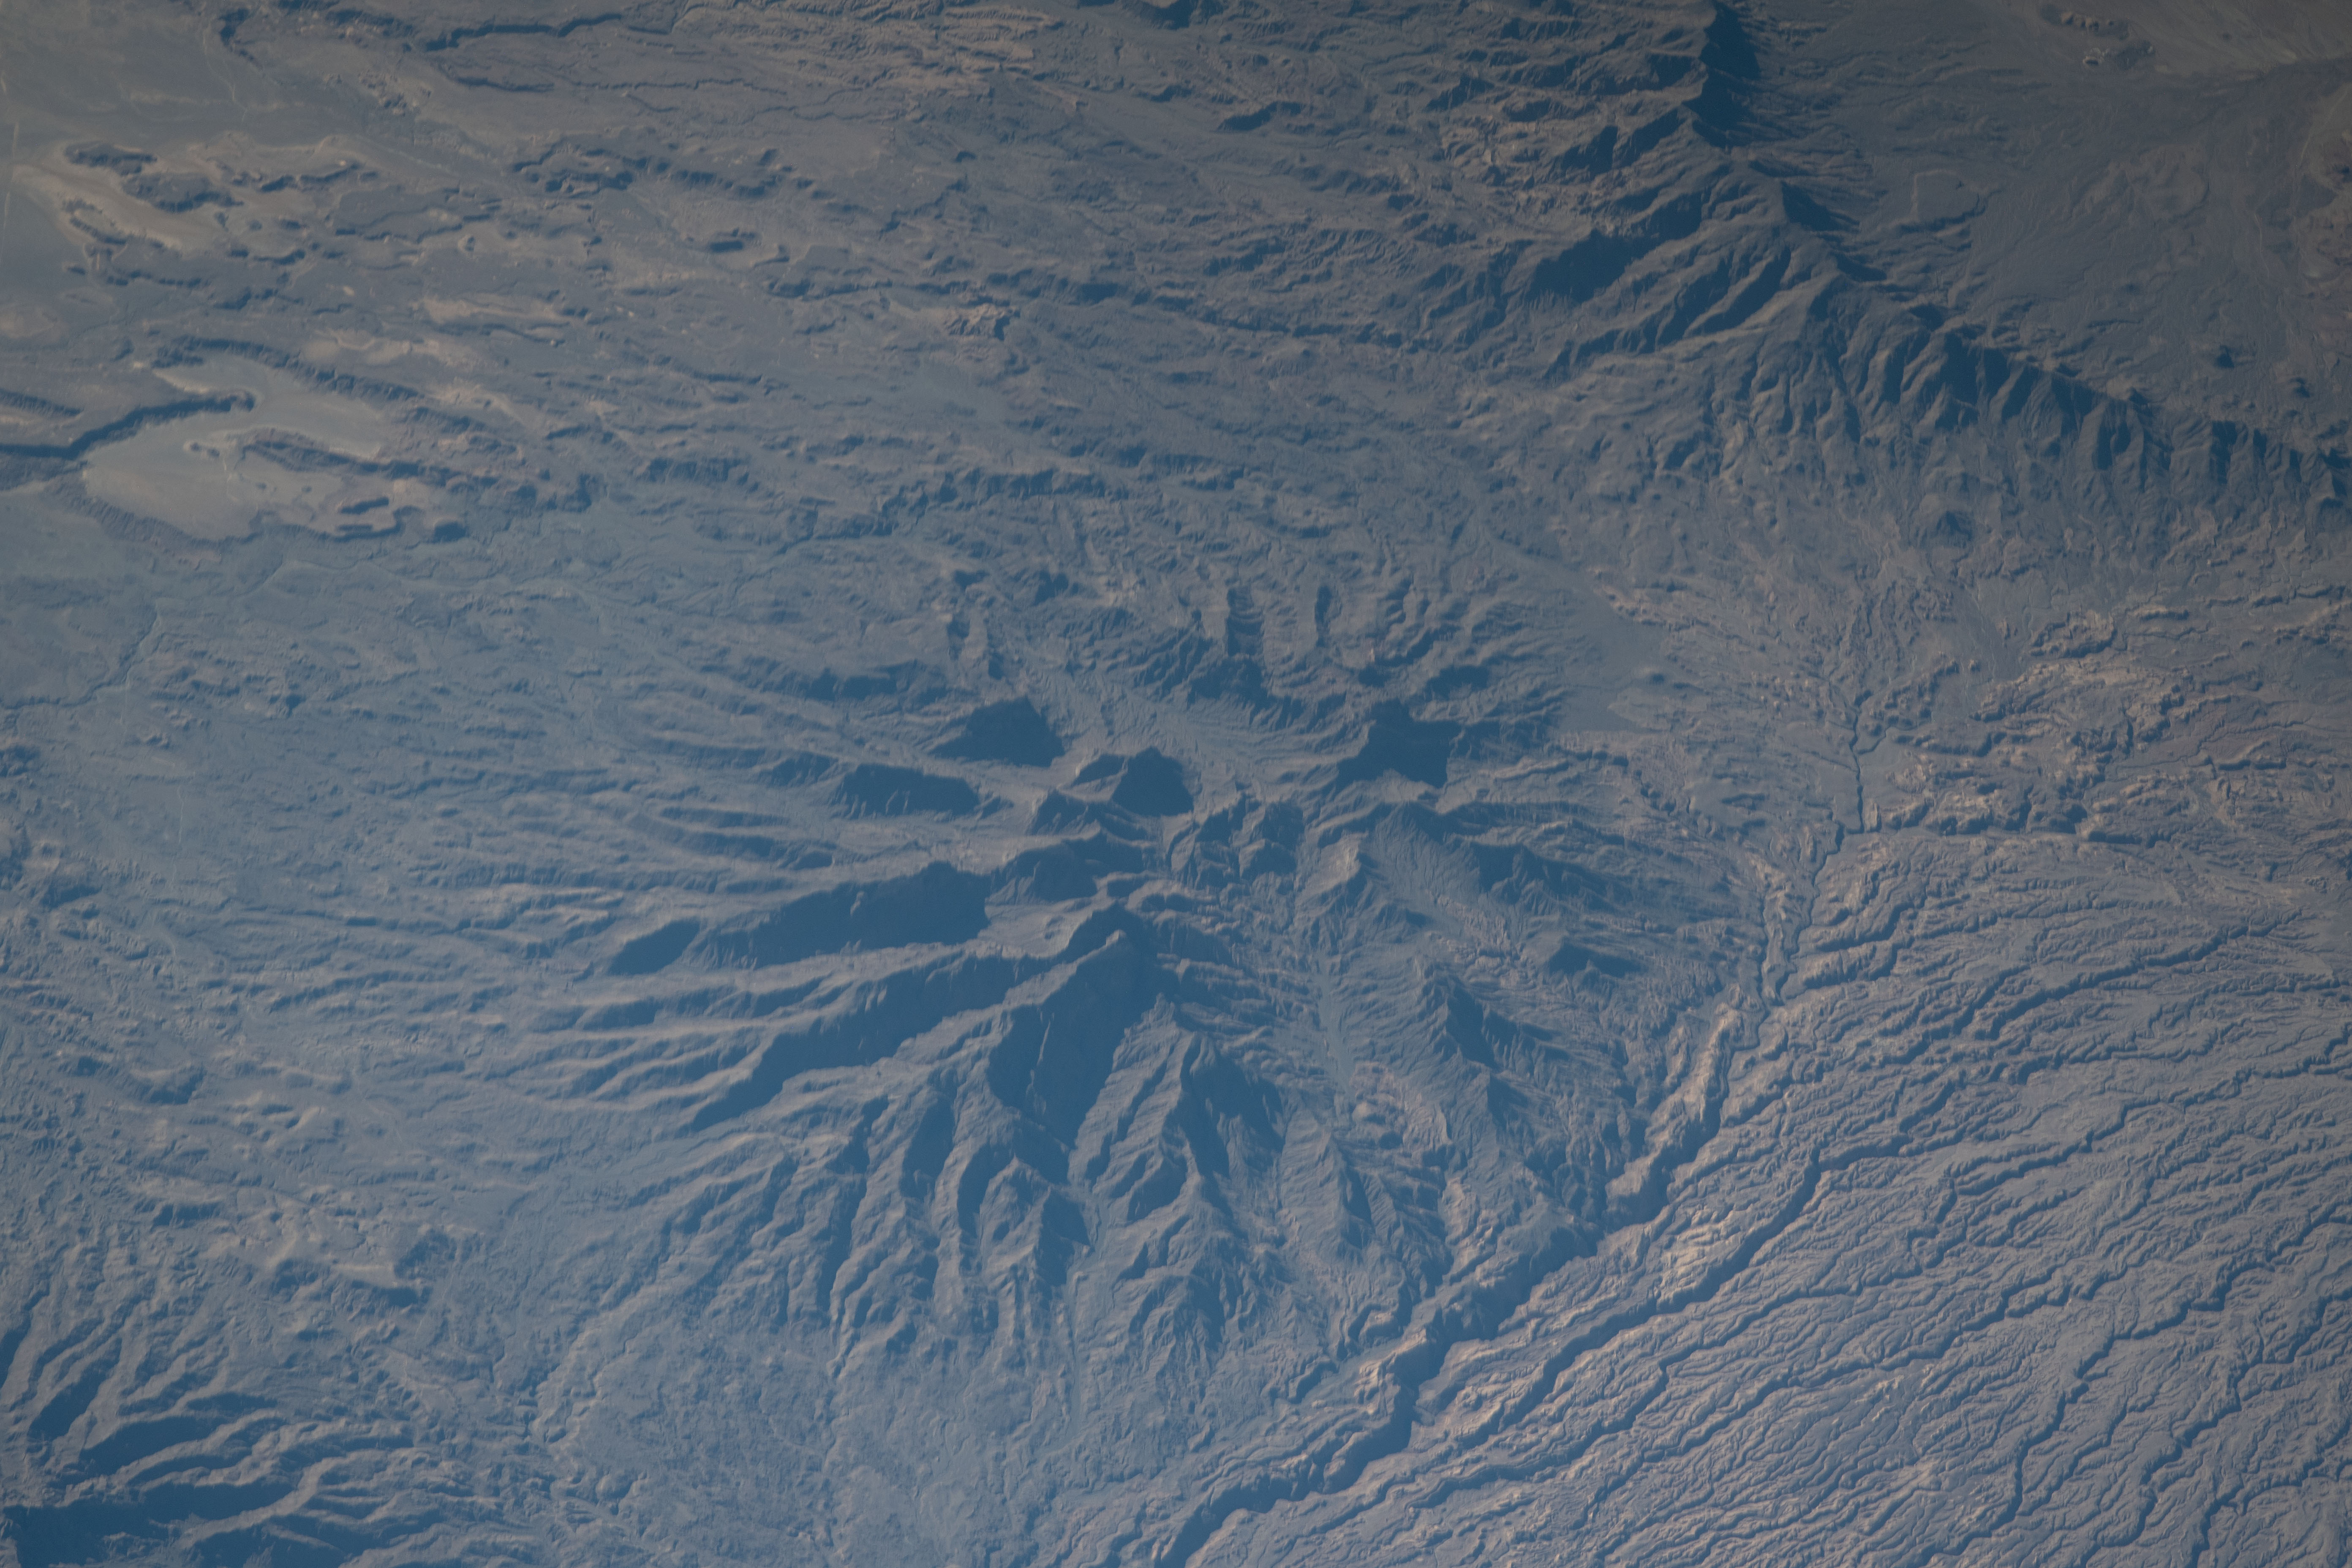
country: CHAD
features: EHI OYE, TARSO KORE, TARSO YEY, MASSIF DU TAH DE ZOUMRI,TIBESTI EST DEPARTMENTS TIBESTI REGION IN CHAD, MOUNTAIN,CHAD, TIBESTI MOUNTAINS
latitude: 20.8
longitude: 17.5
